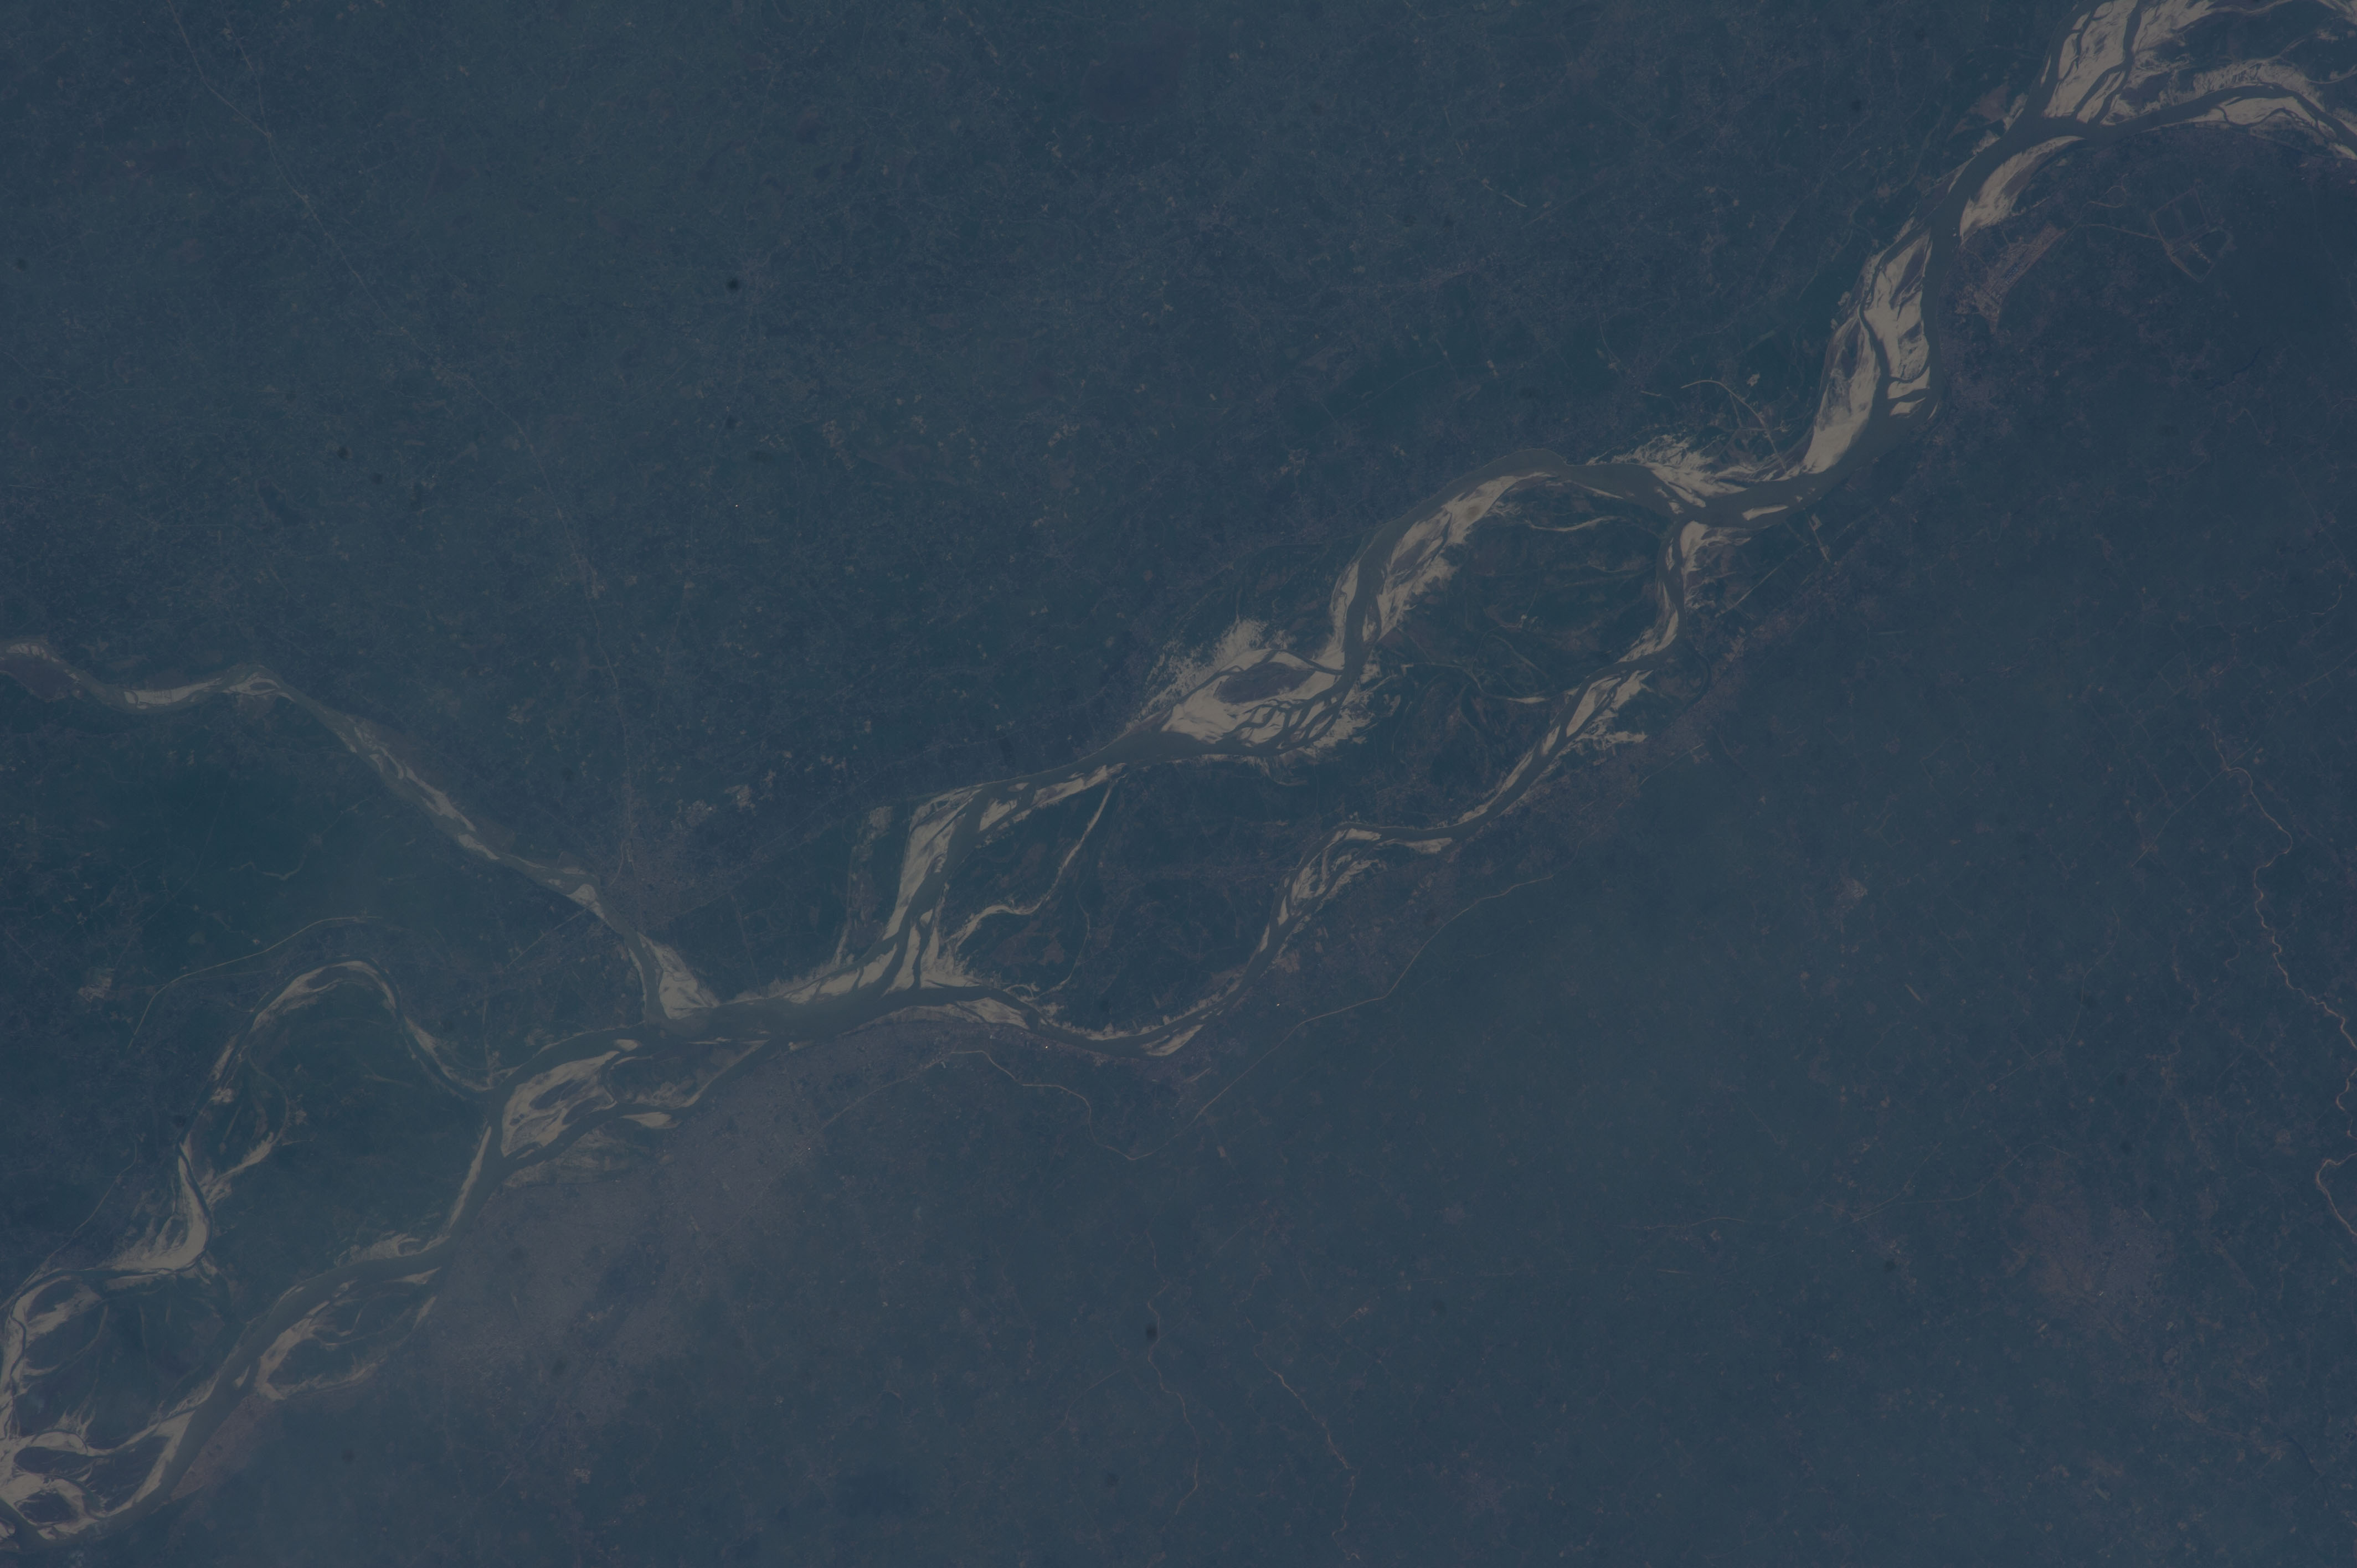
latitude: 25.6
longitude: 85.4
